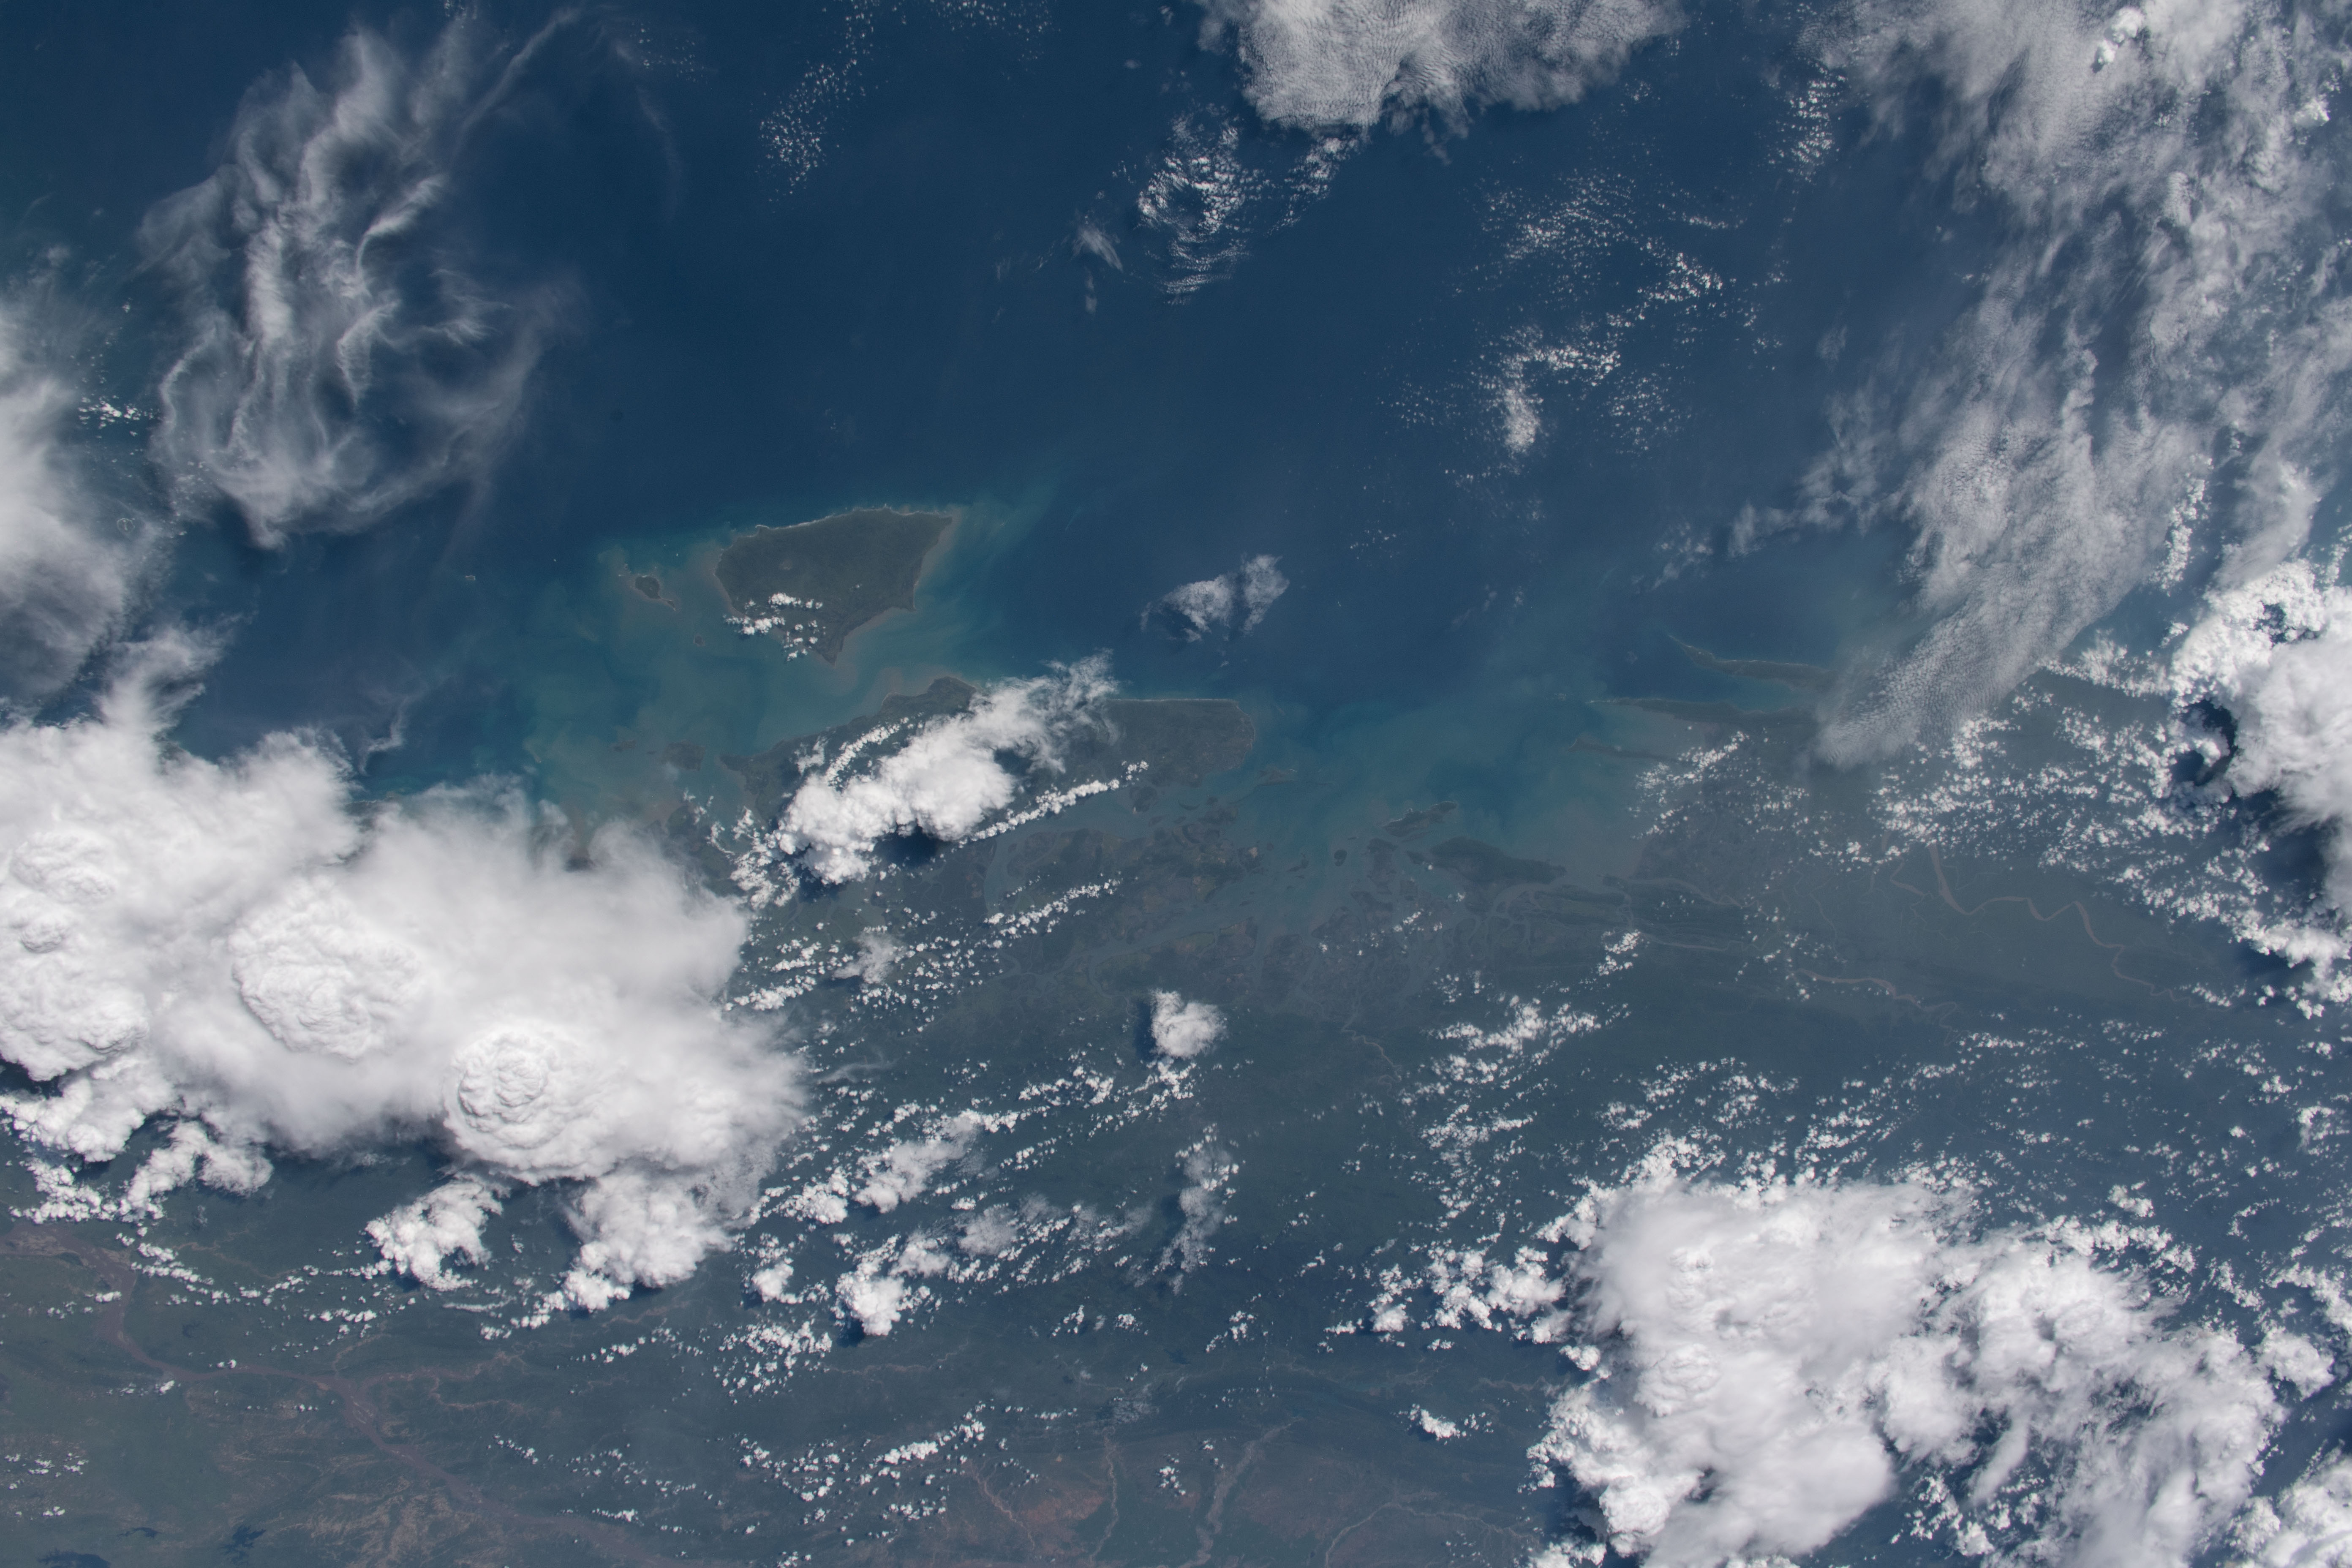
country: MYANMAR (BURMA)
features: LAY TAUNG THA YET CHO, TOUNGUP, KYAUKPYU, ARAKAN MOUNTAINS
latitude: 19.4
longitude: 93.6
